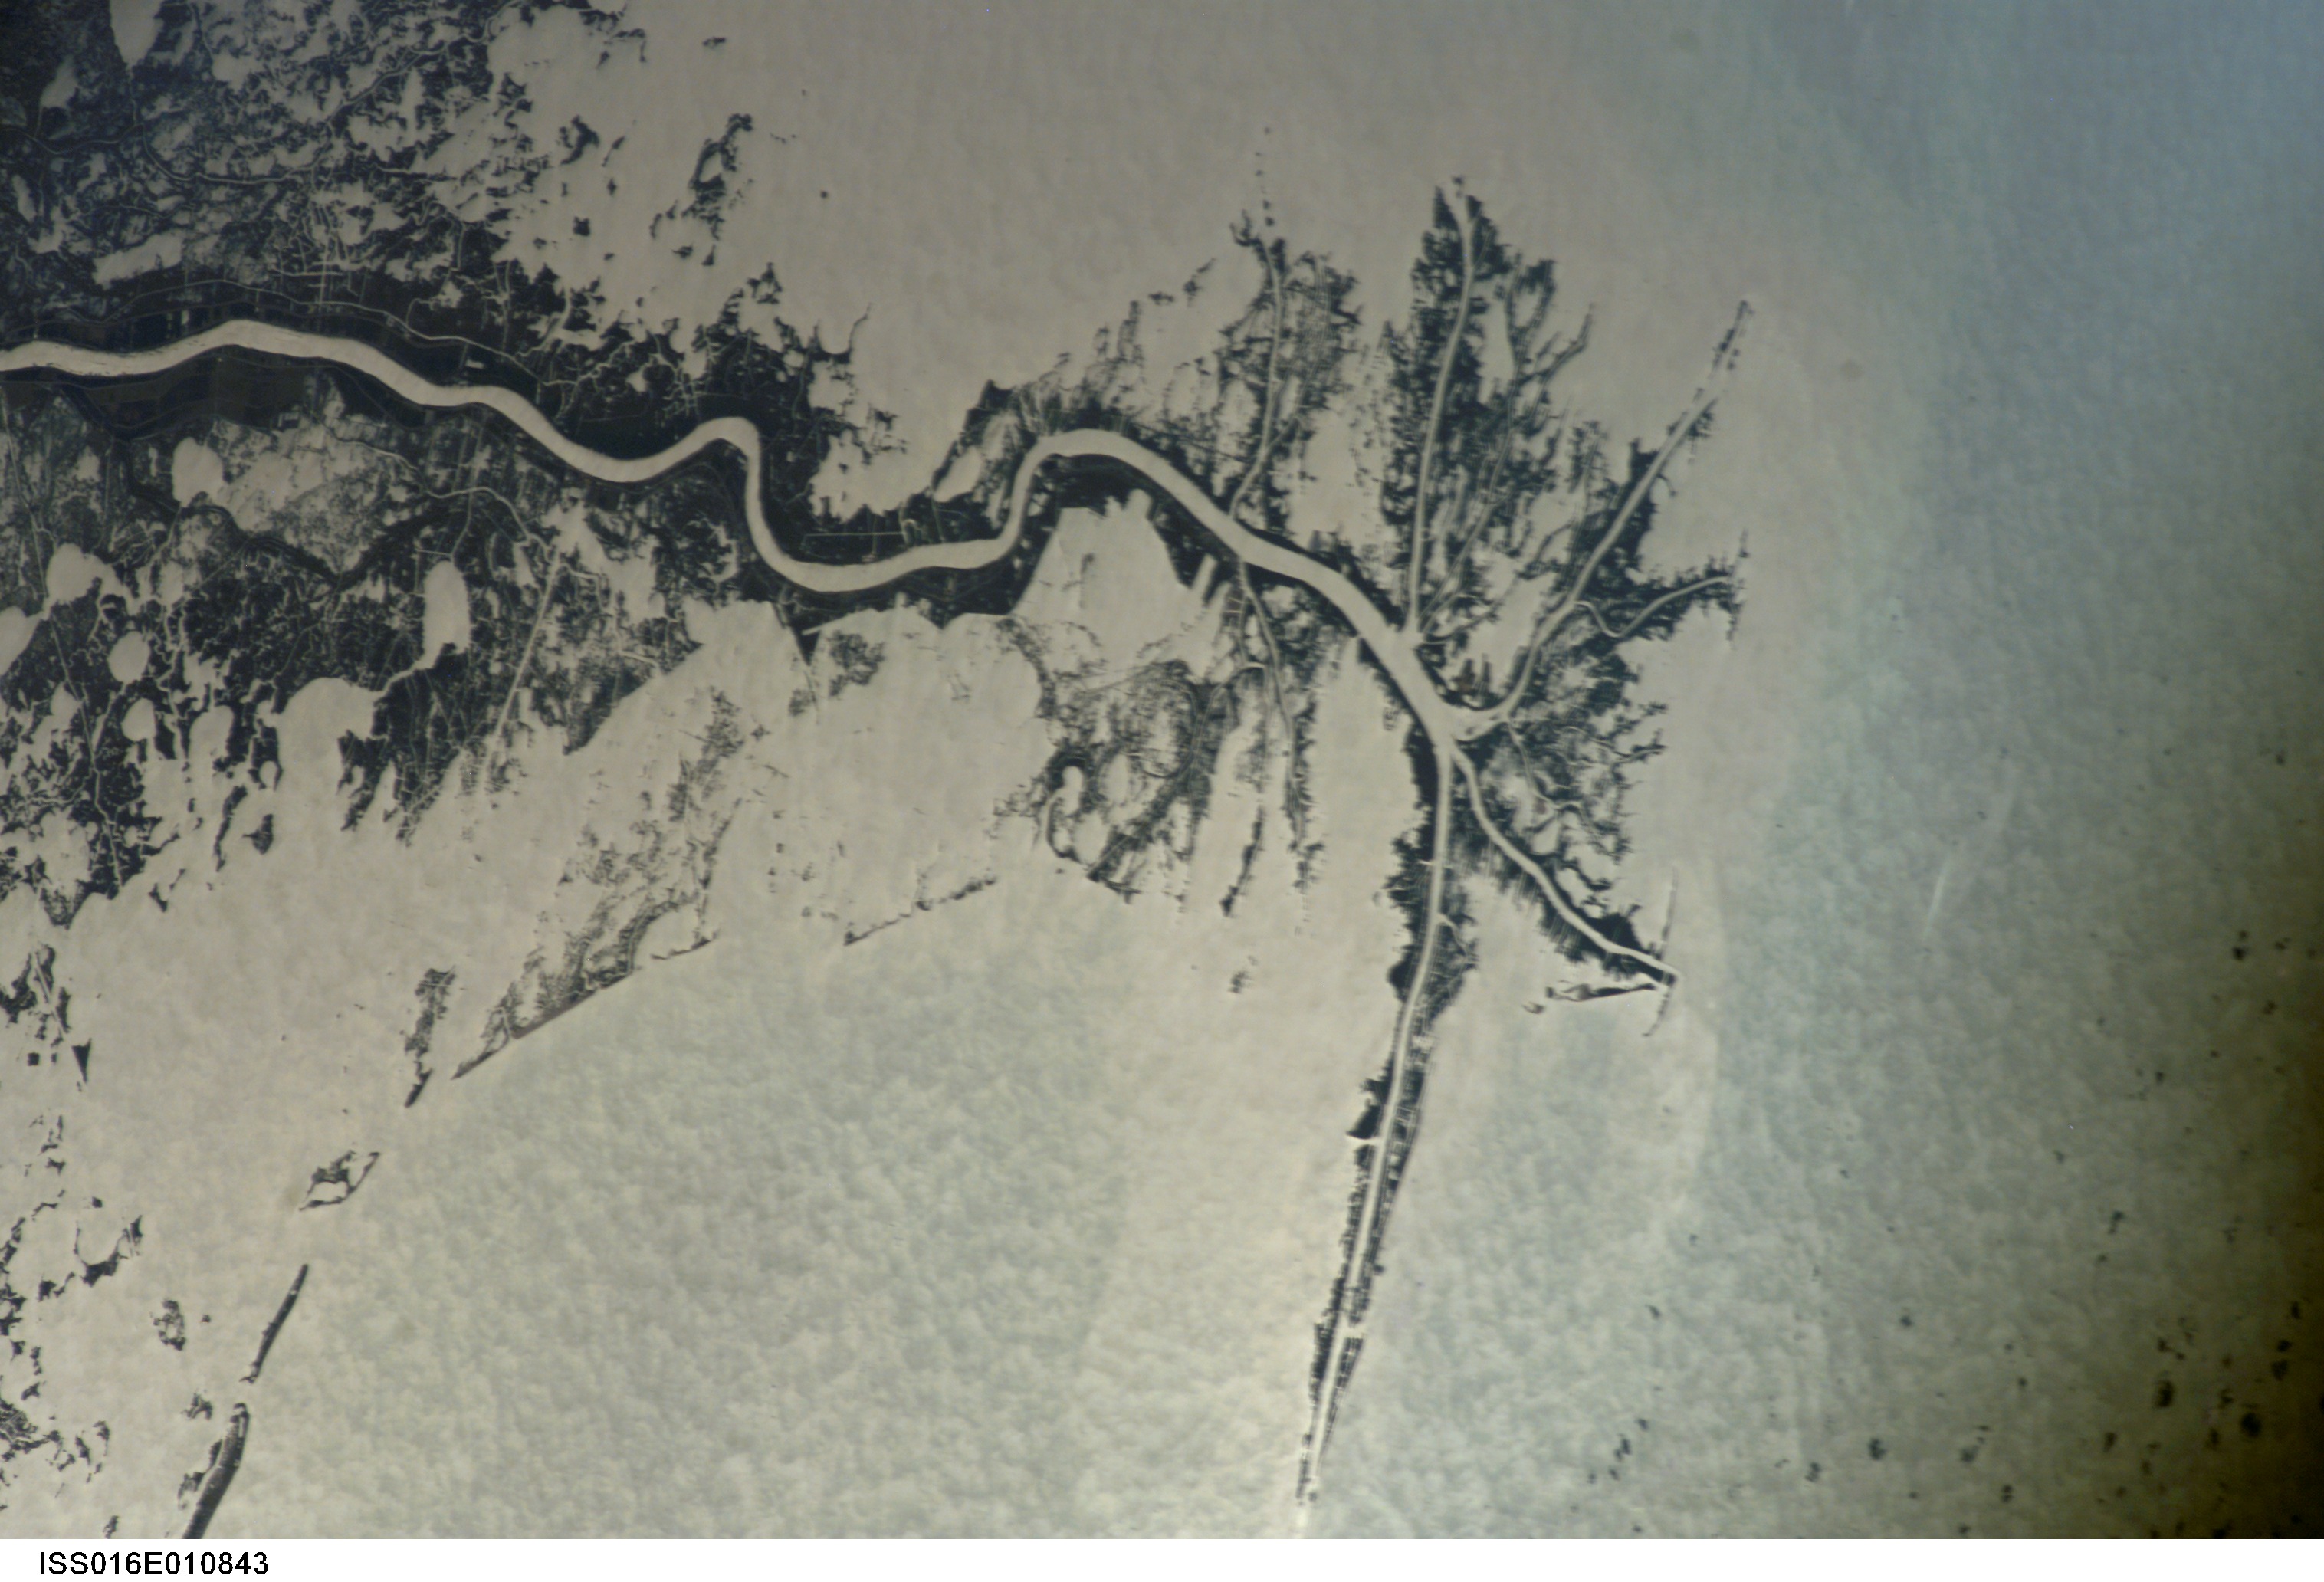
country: USA-LOUISIANA
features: MISSISSIPPI R. DELTA, GLINT
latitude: 29.0
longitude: -89.5
